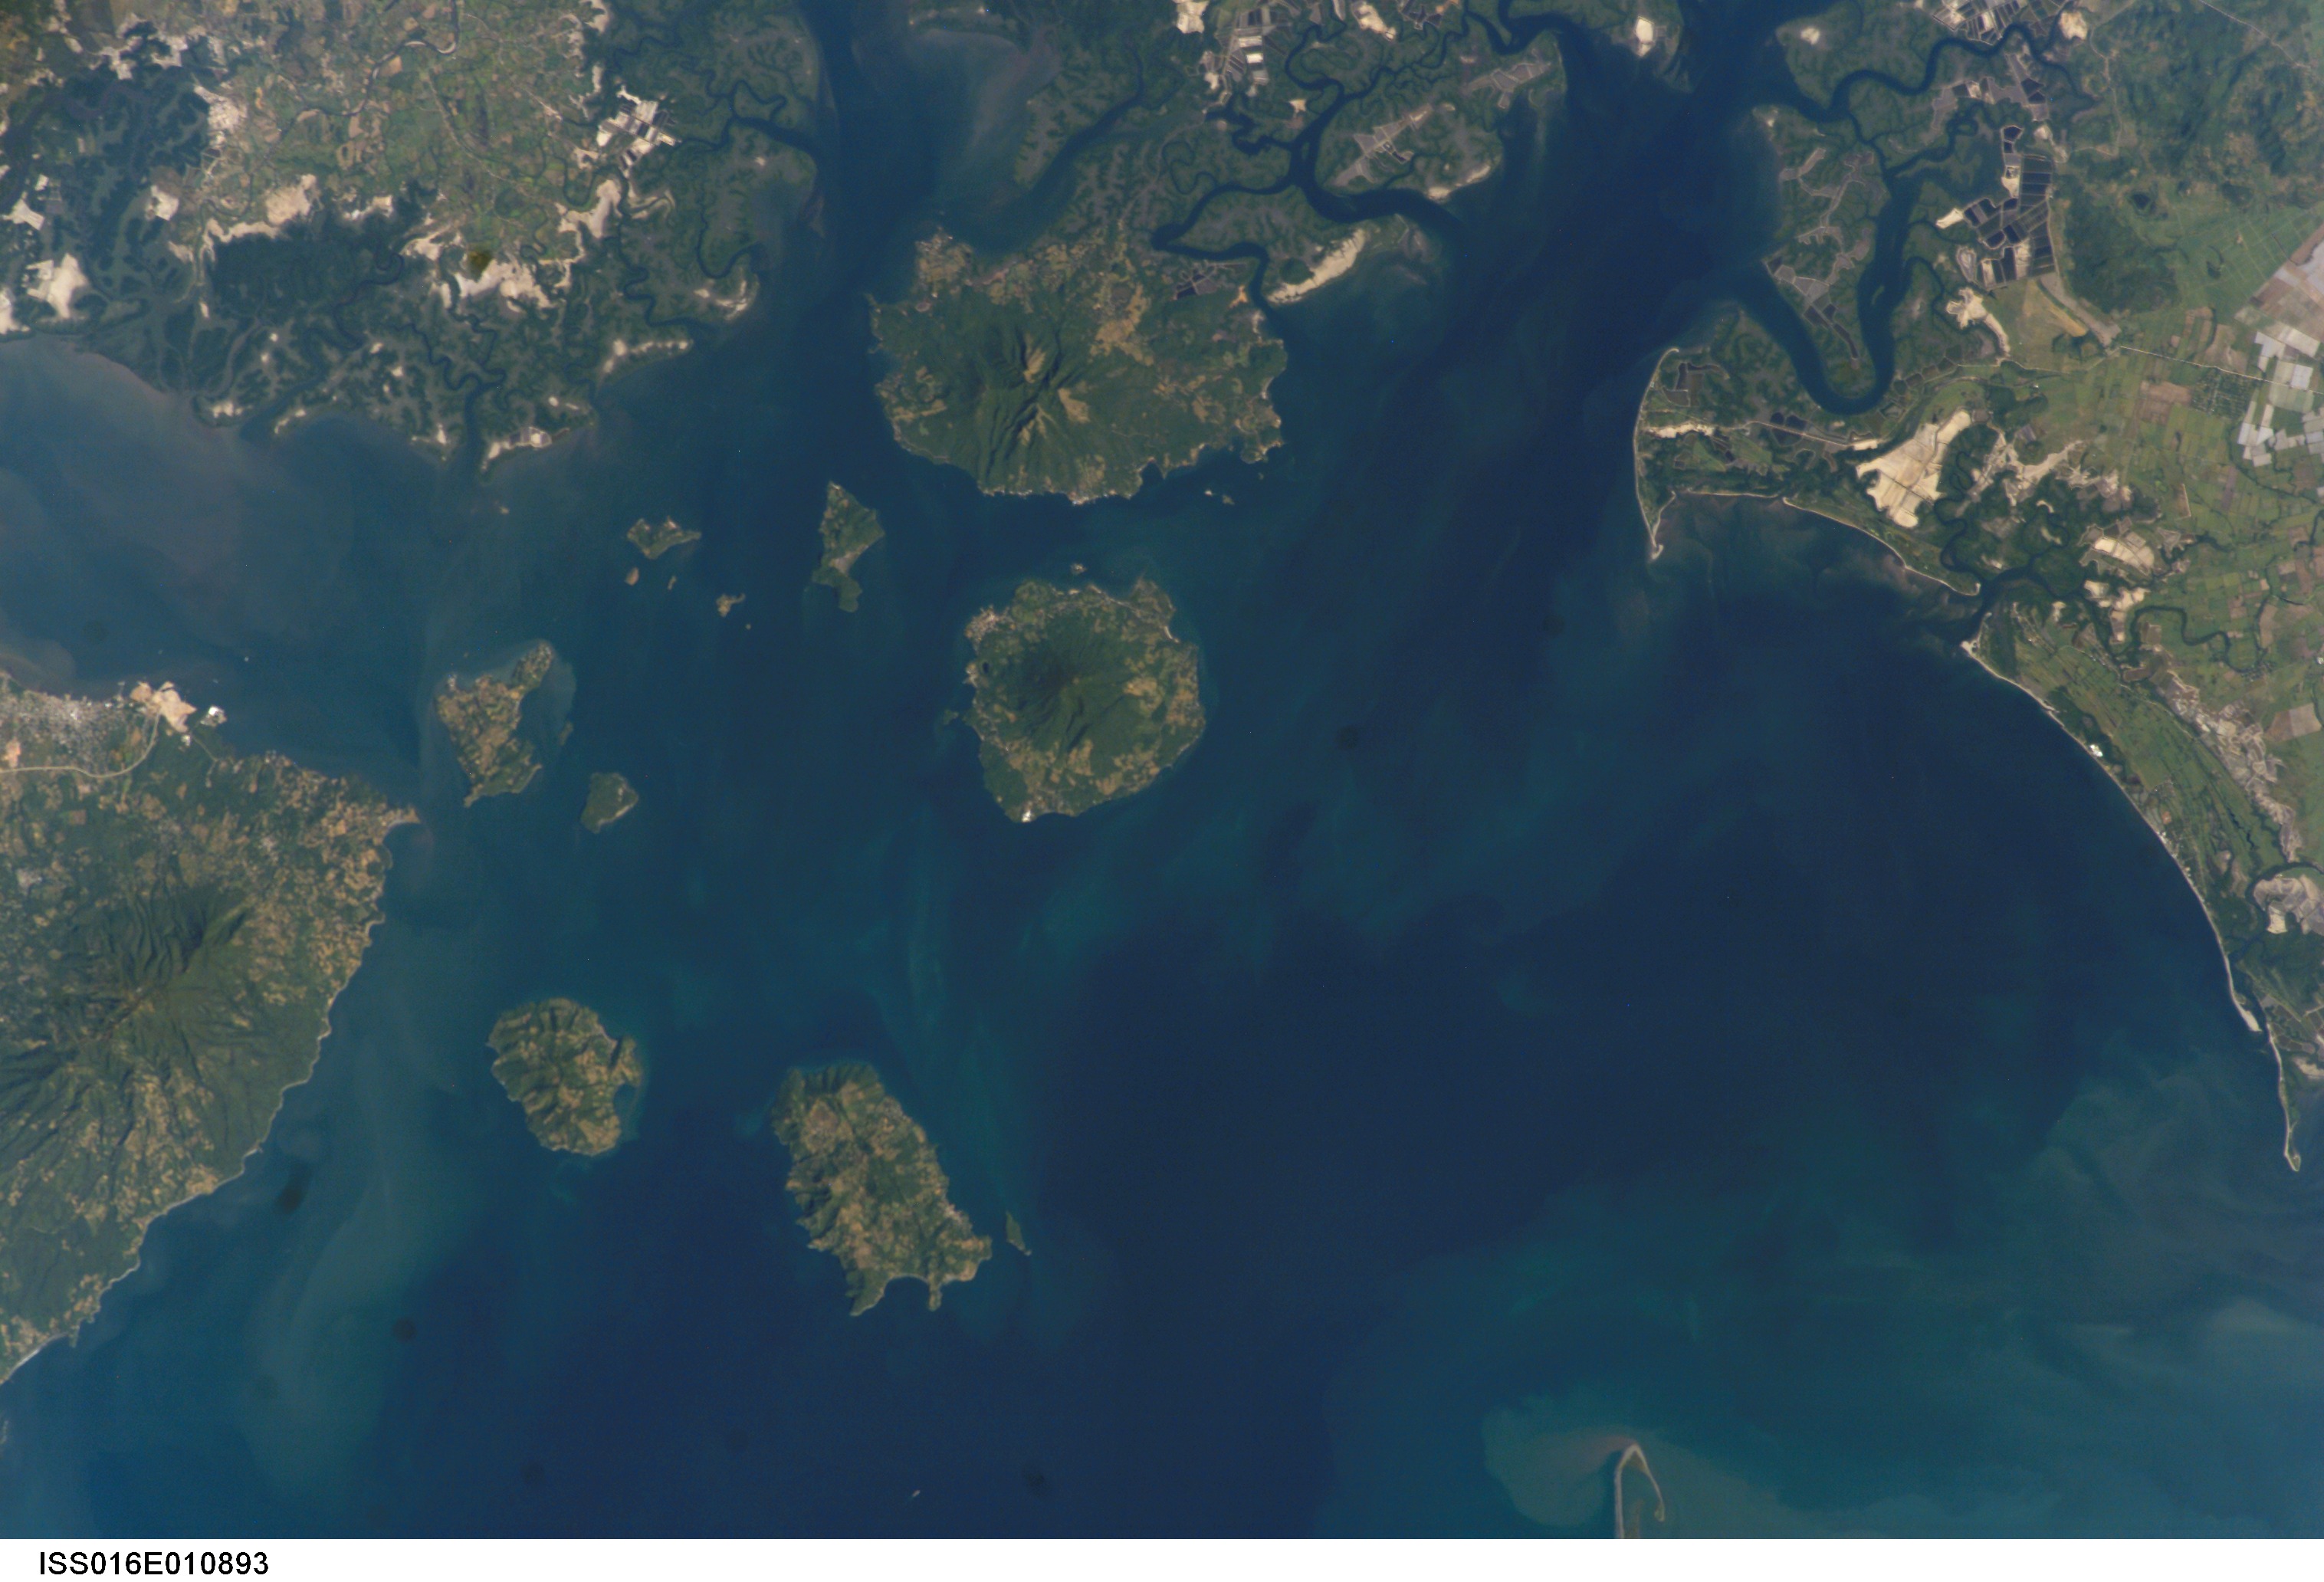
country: NICARAGUA
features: GULF OF FONSECA, EST., ISLANDS
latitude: 13.0
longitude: -87.5
